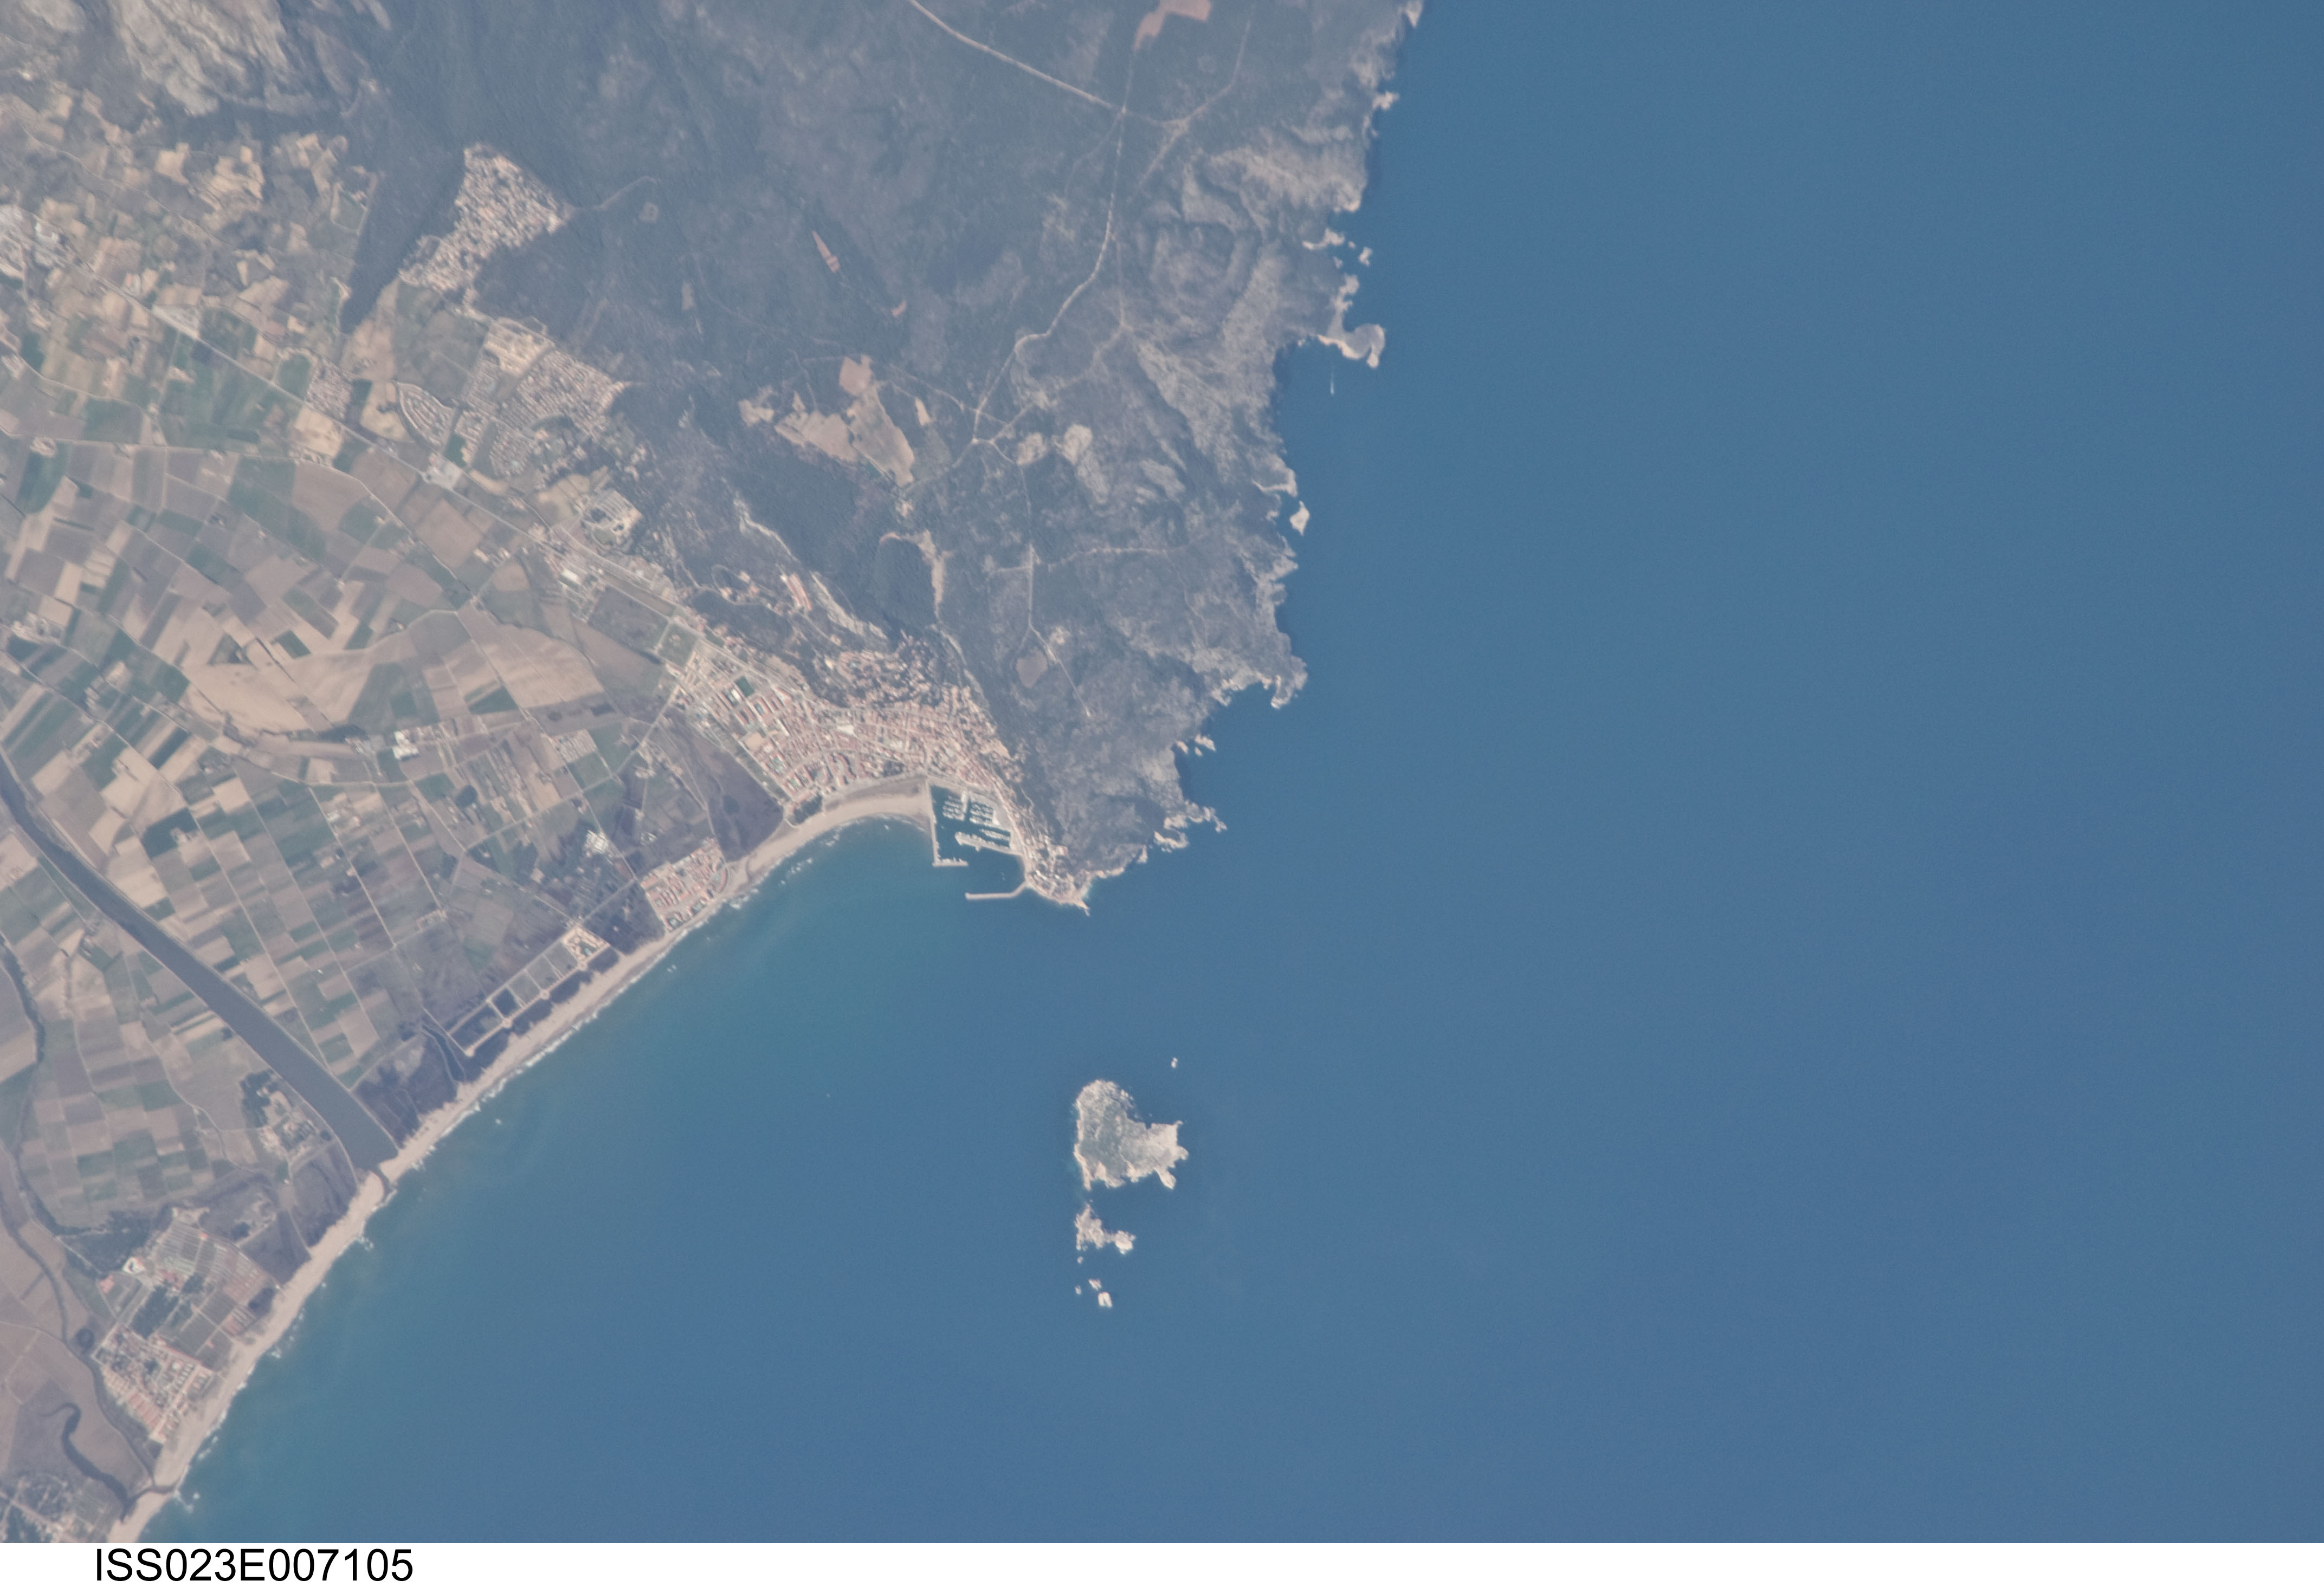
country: SPAIN
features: L'ESTARTIT, TER R., COAST, FOR., AGR.
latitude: 42.1
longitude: 3.2
